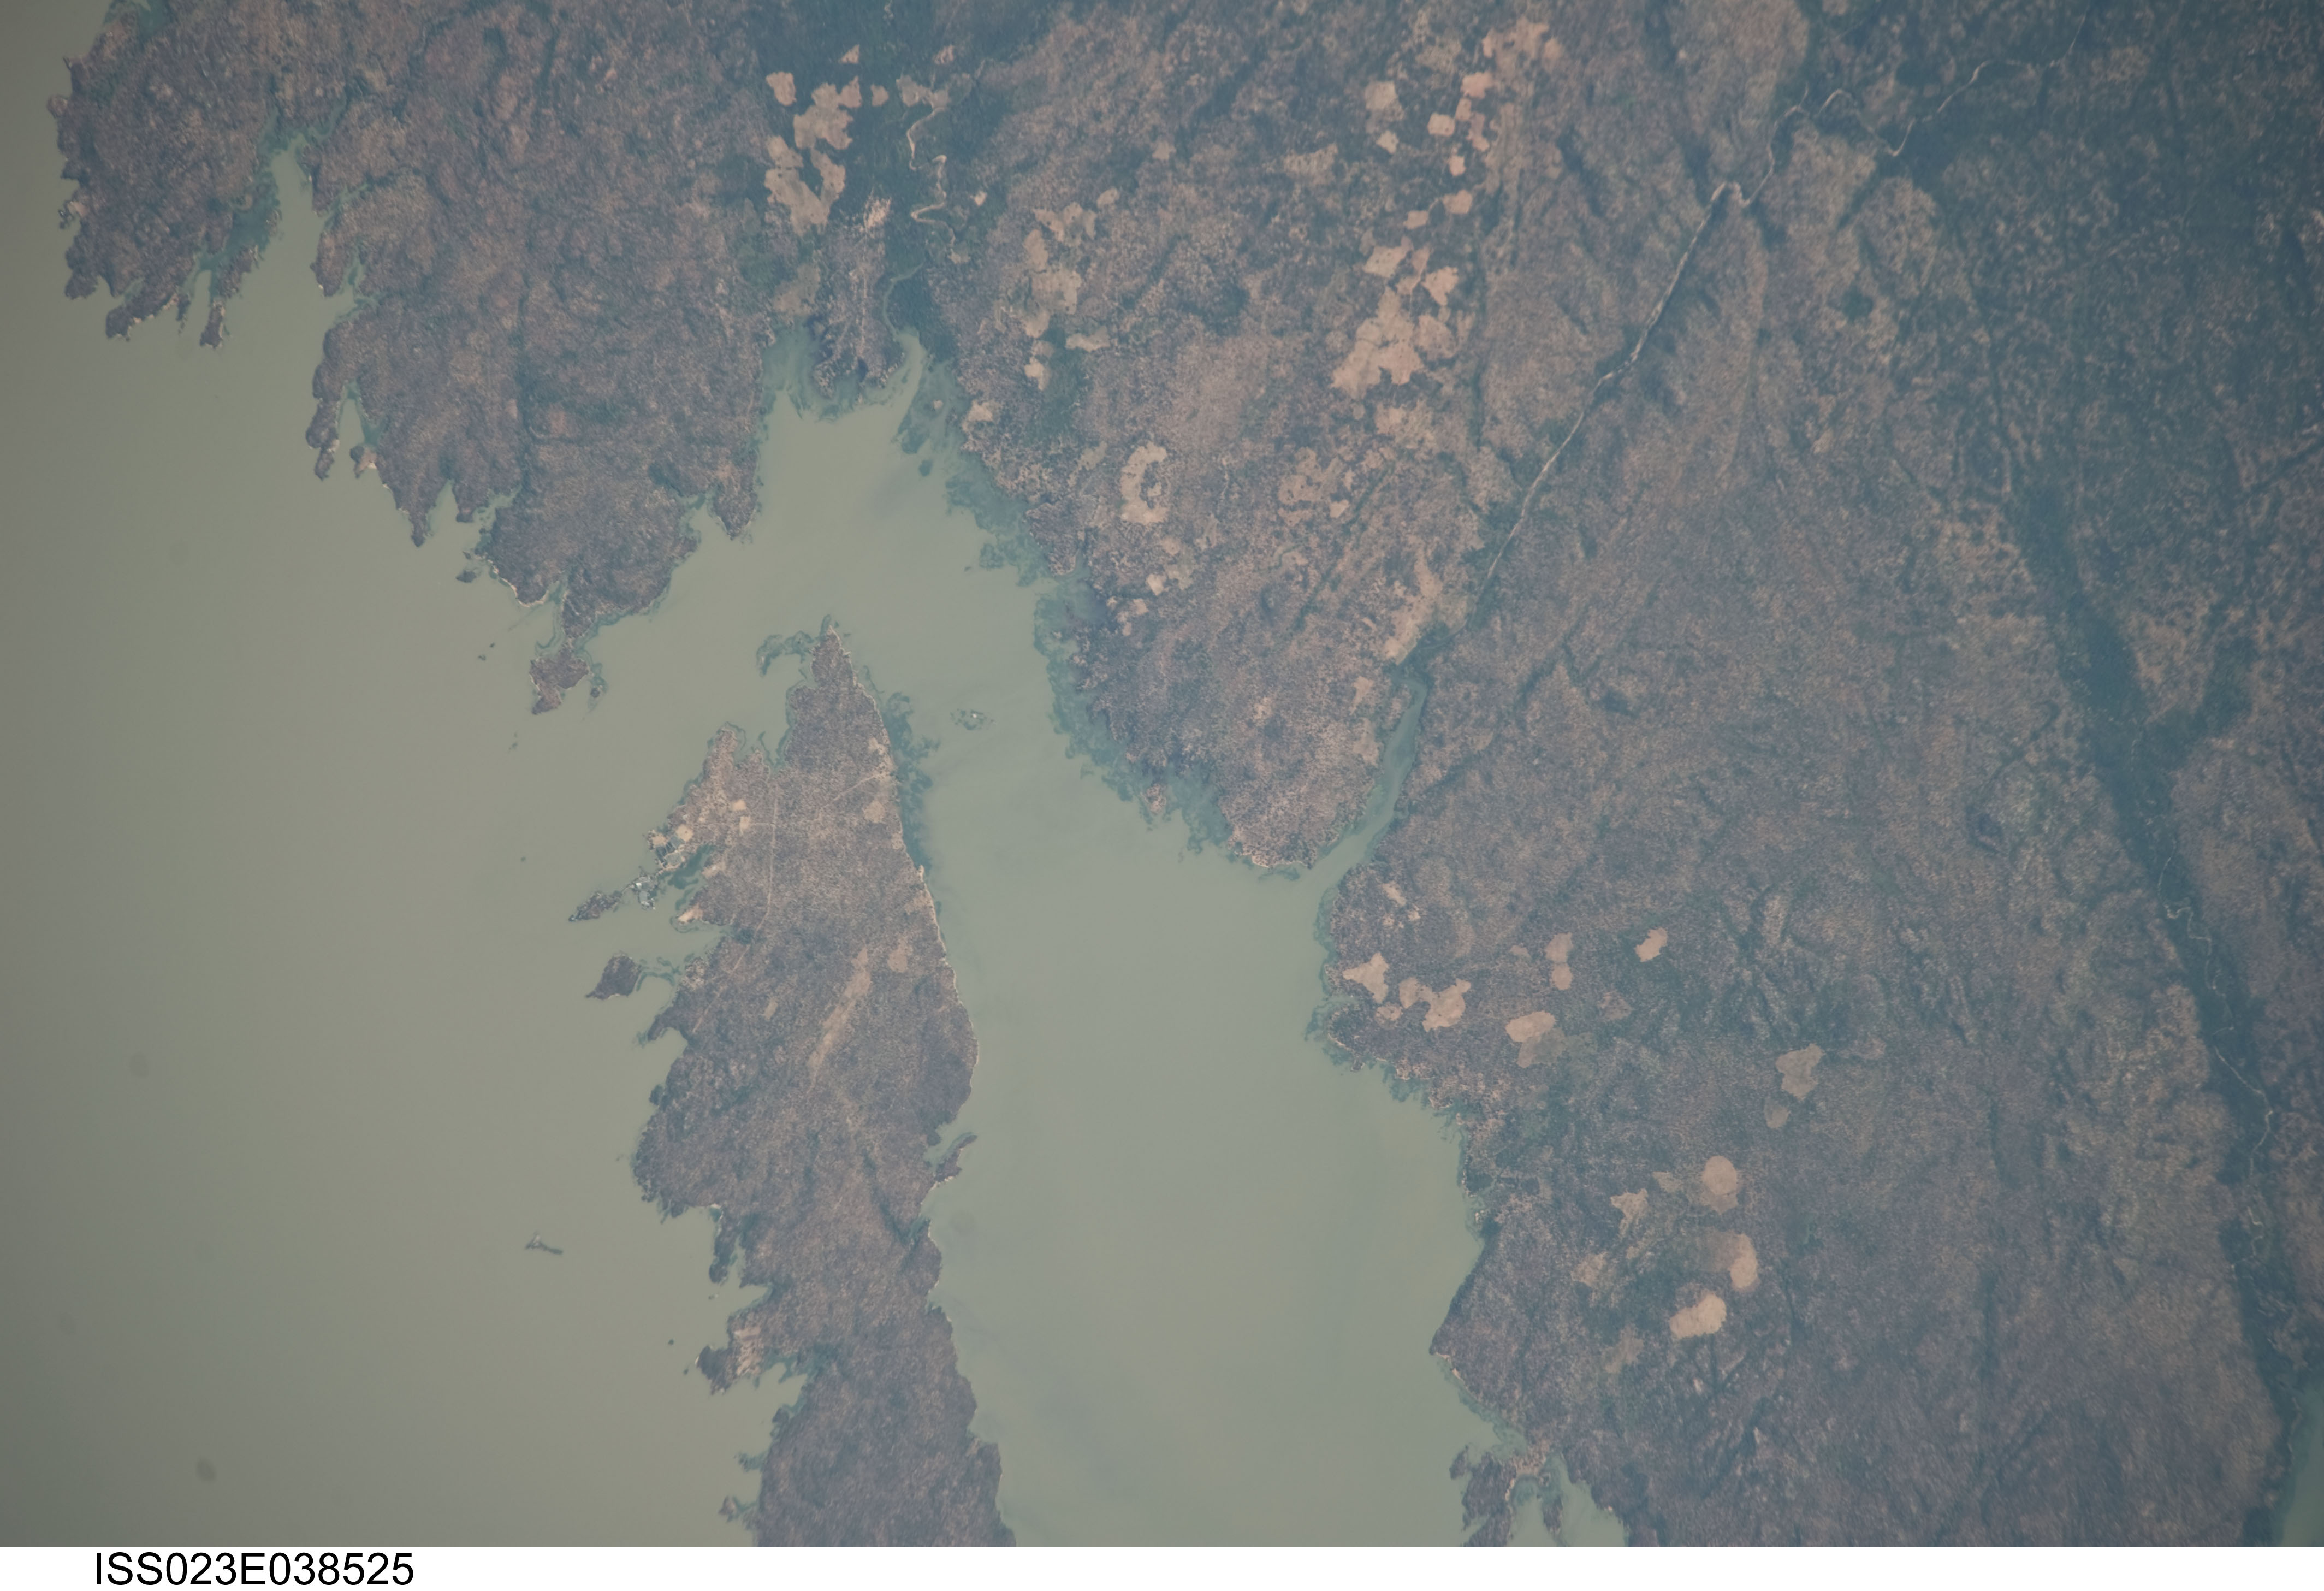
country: MOZAMBIQUE
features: L. CAHORA BASSA, INLETS, RIVERS
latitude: -15.6
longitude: 32.0
